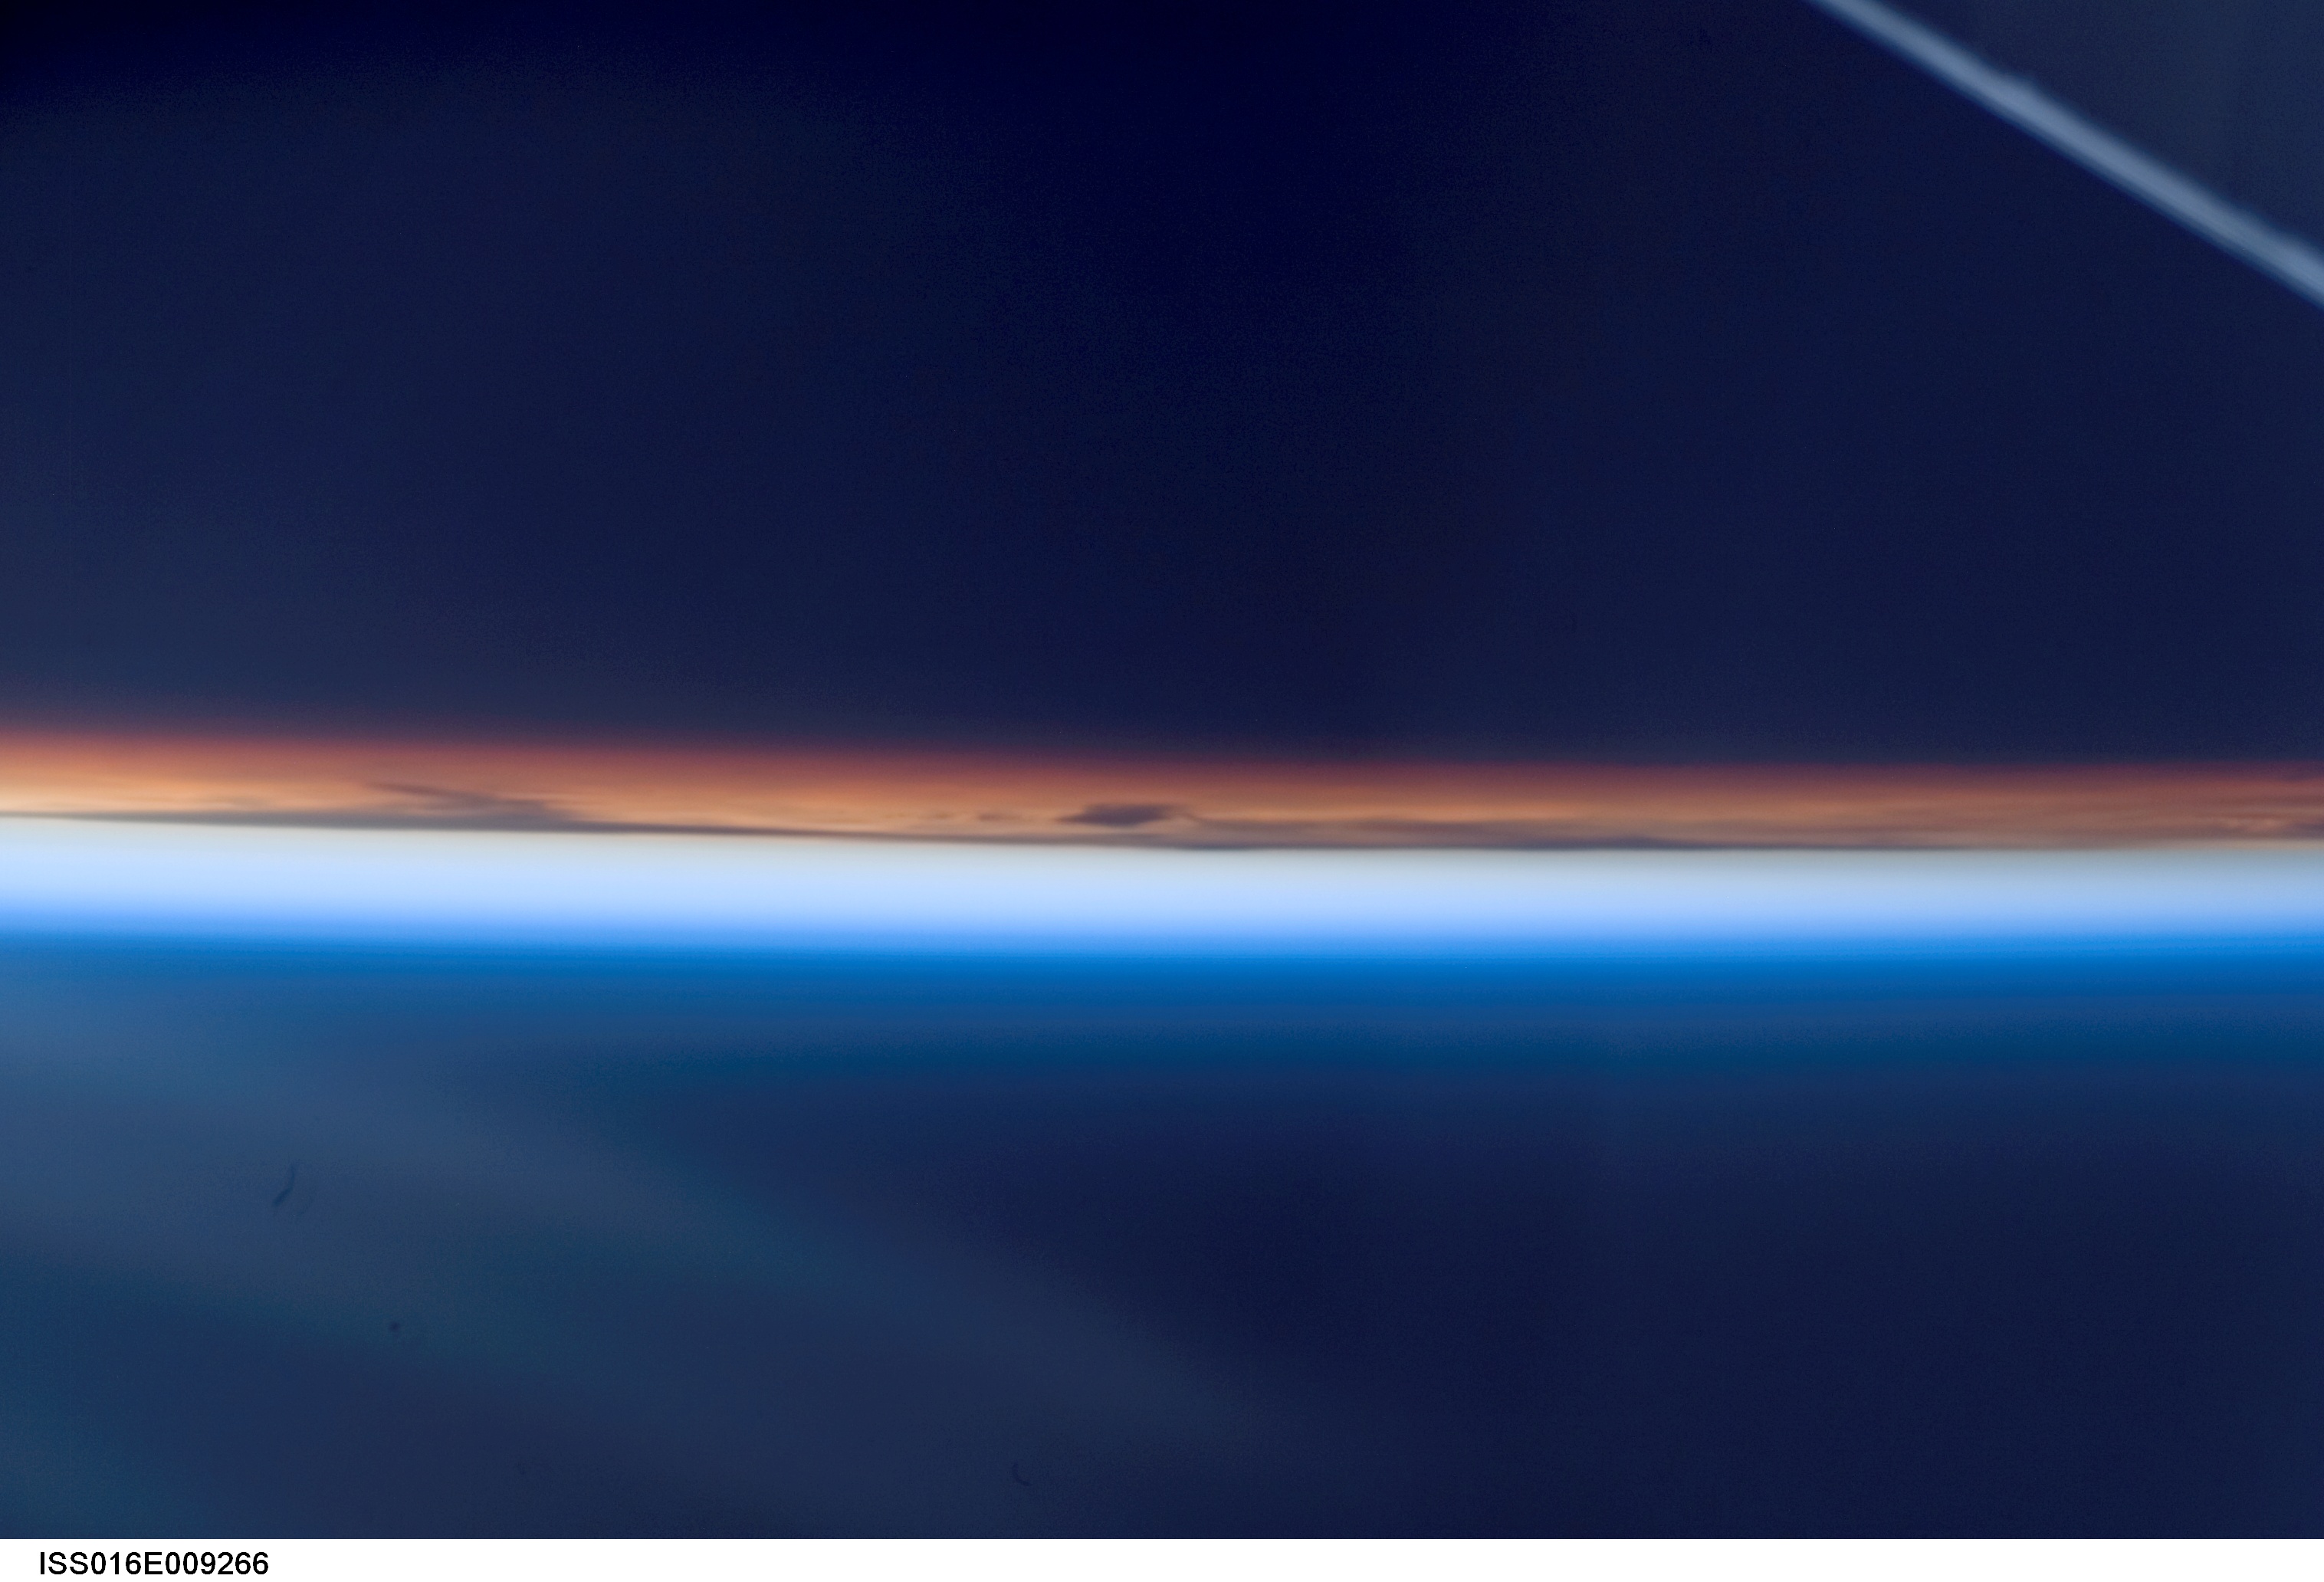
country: SOUTH AMERICA
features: PAN-ATMOSPHERIC LIMB, DAWN
